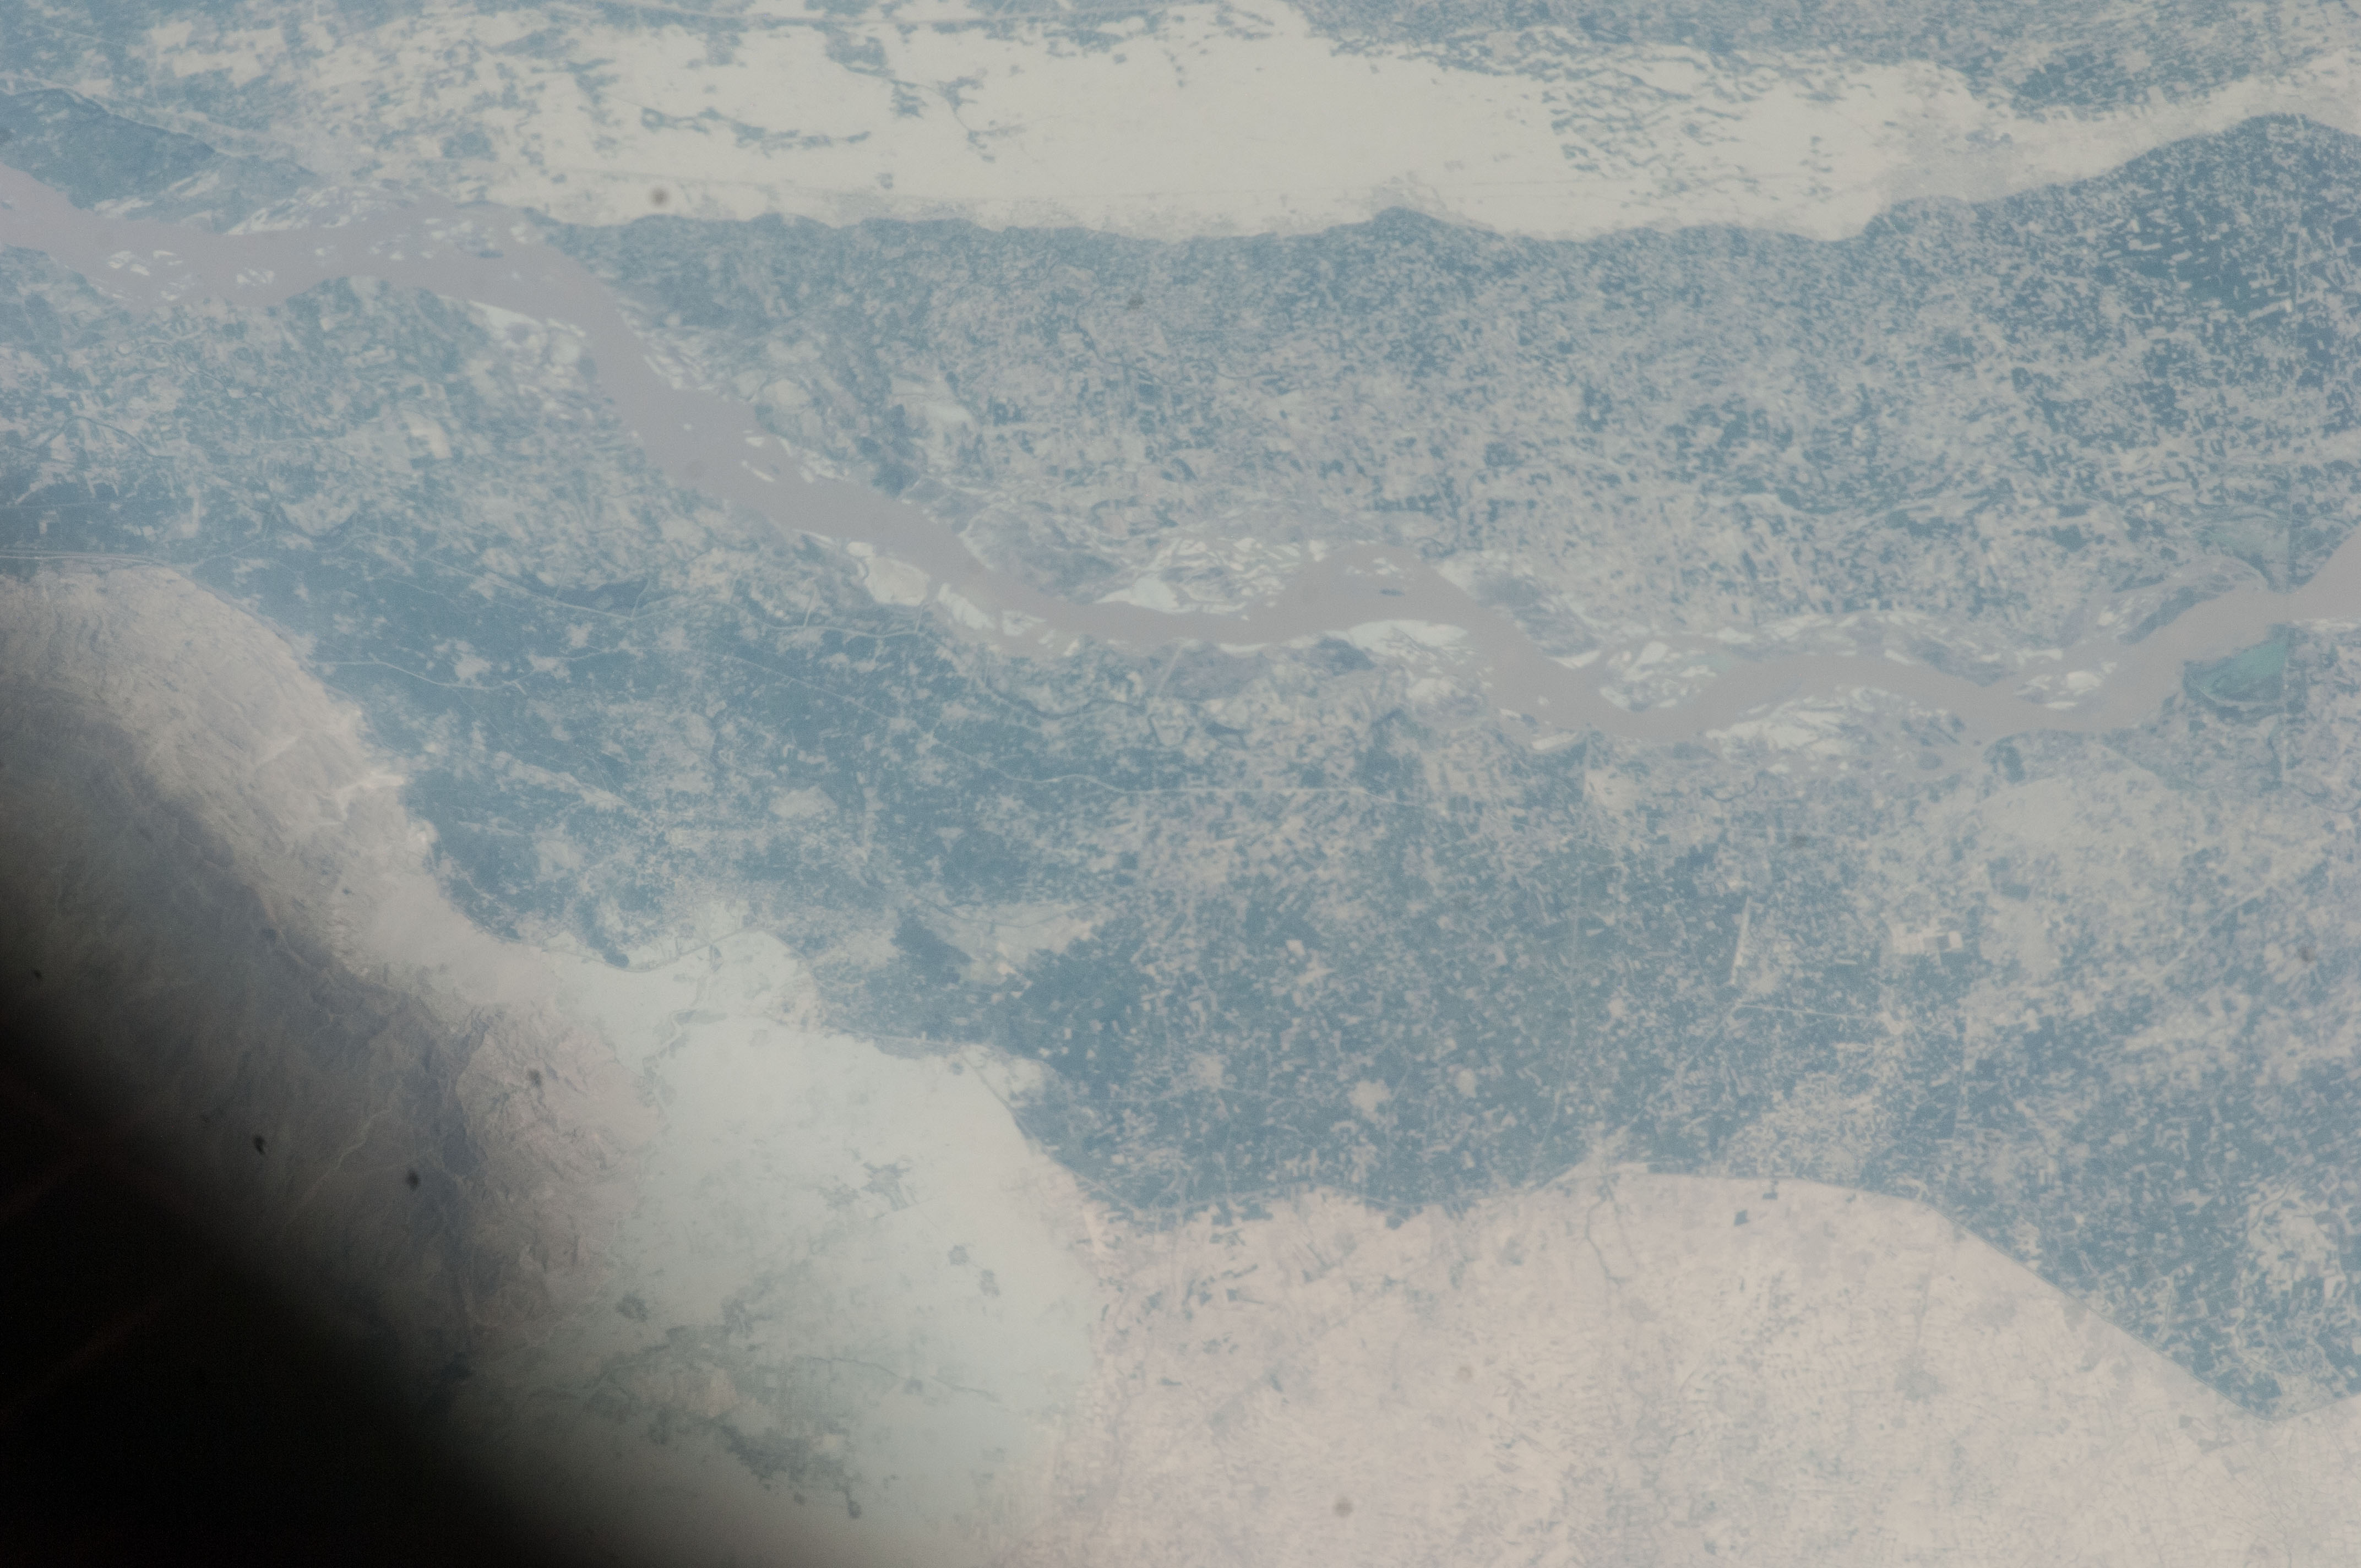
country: PAKISTAN
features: INDUS R. FLOODPLAIN, DERA ISMAIL KHAN
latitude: 32.0
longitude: 71.0
